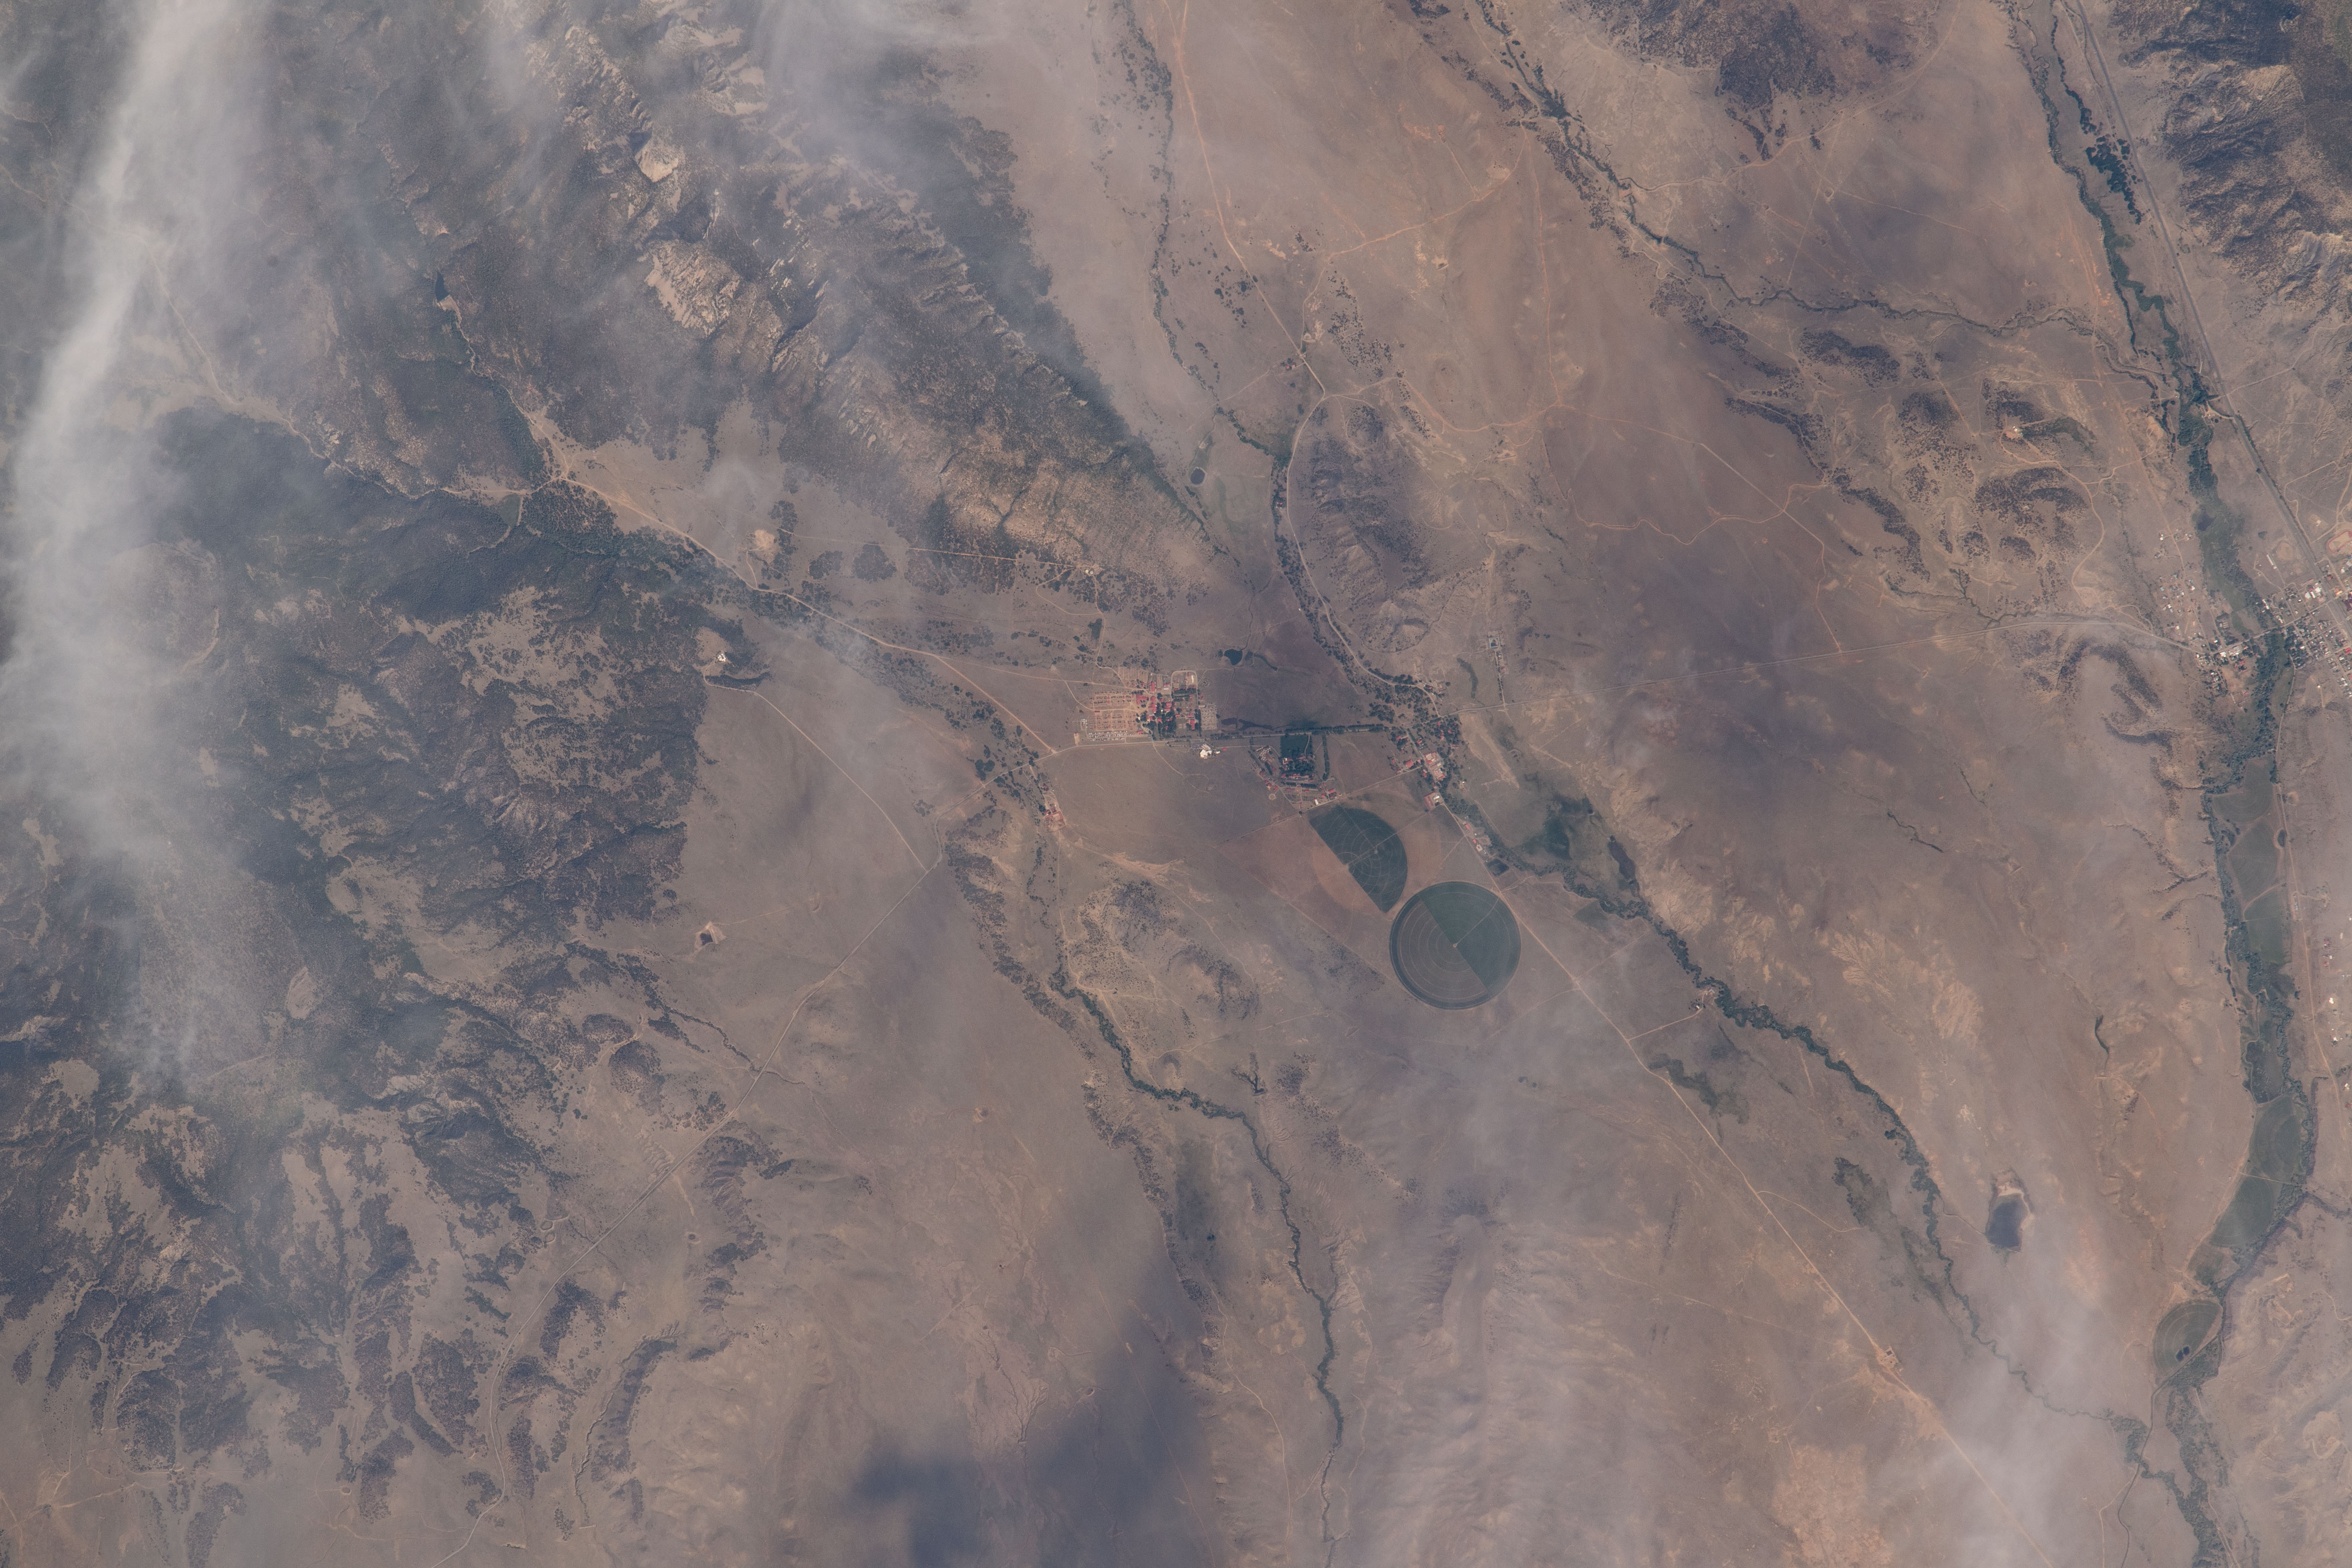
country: USA-NEW MEXICO
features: PHILMONT SCOUT RANCH, AGRICULUTER, PHILMONT
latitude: 36.5
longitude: -104.9
